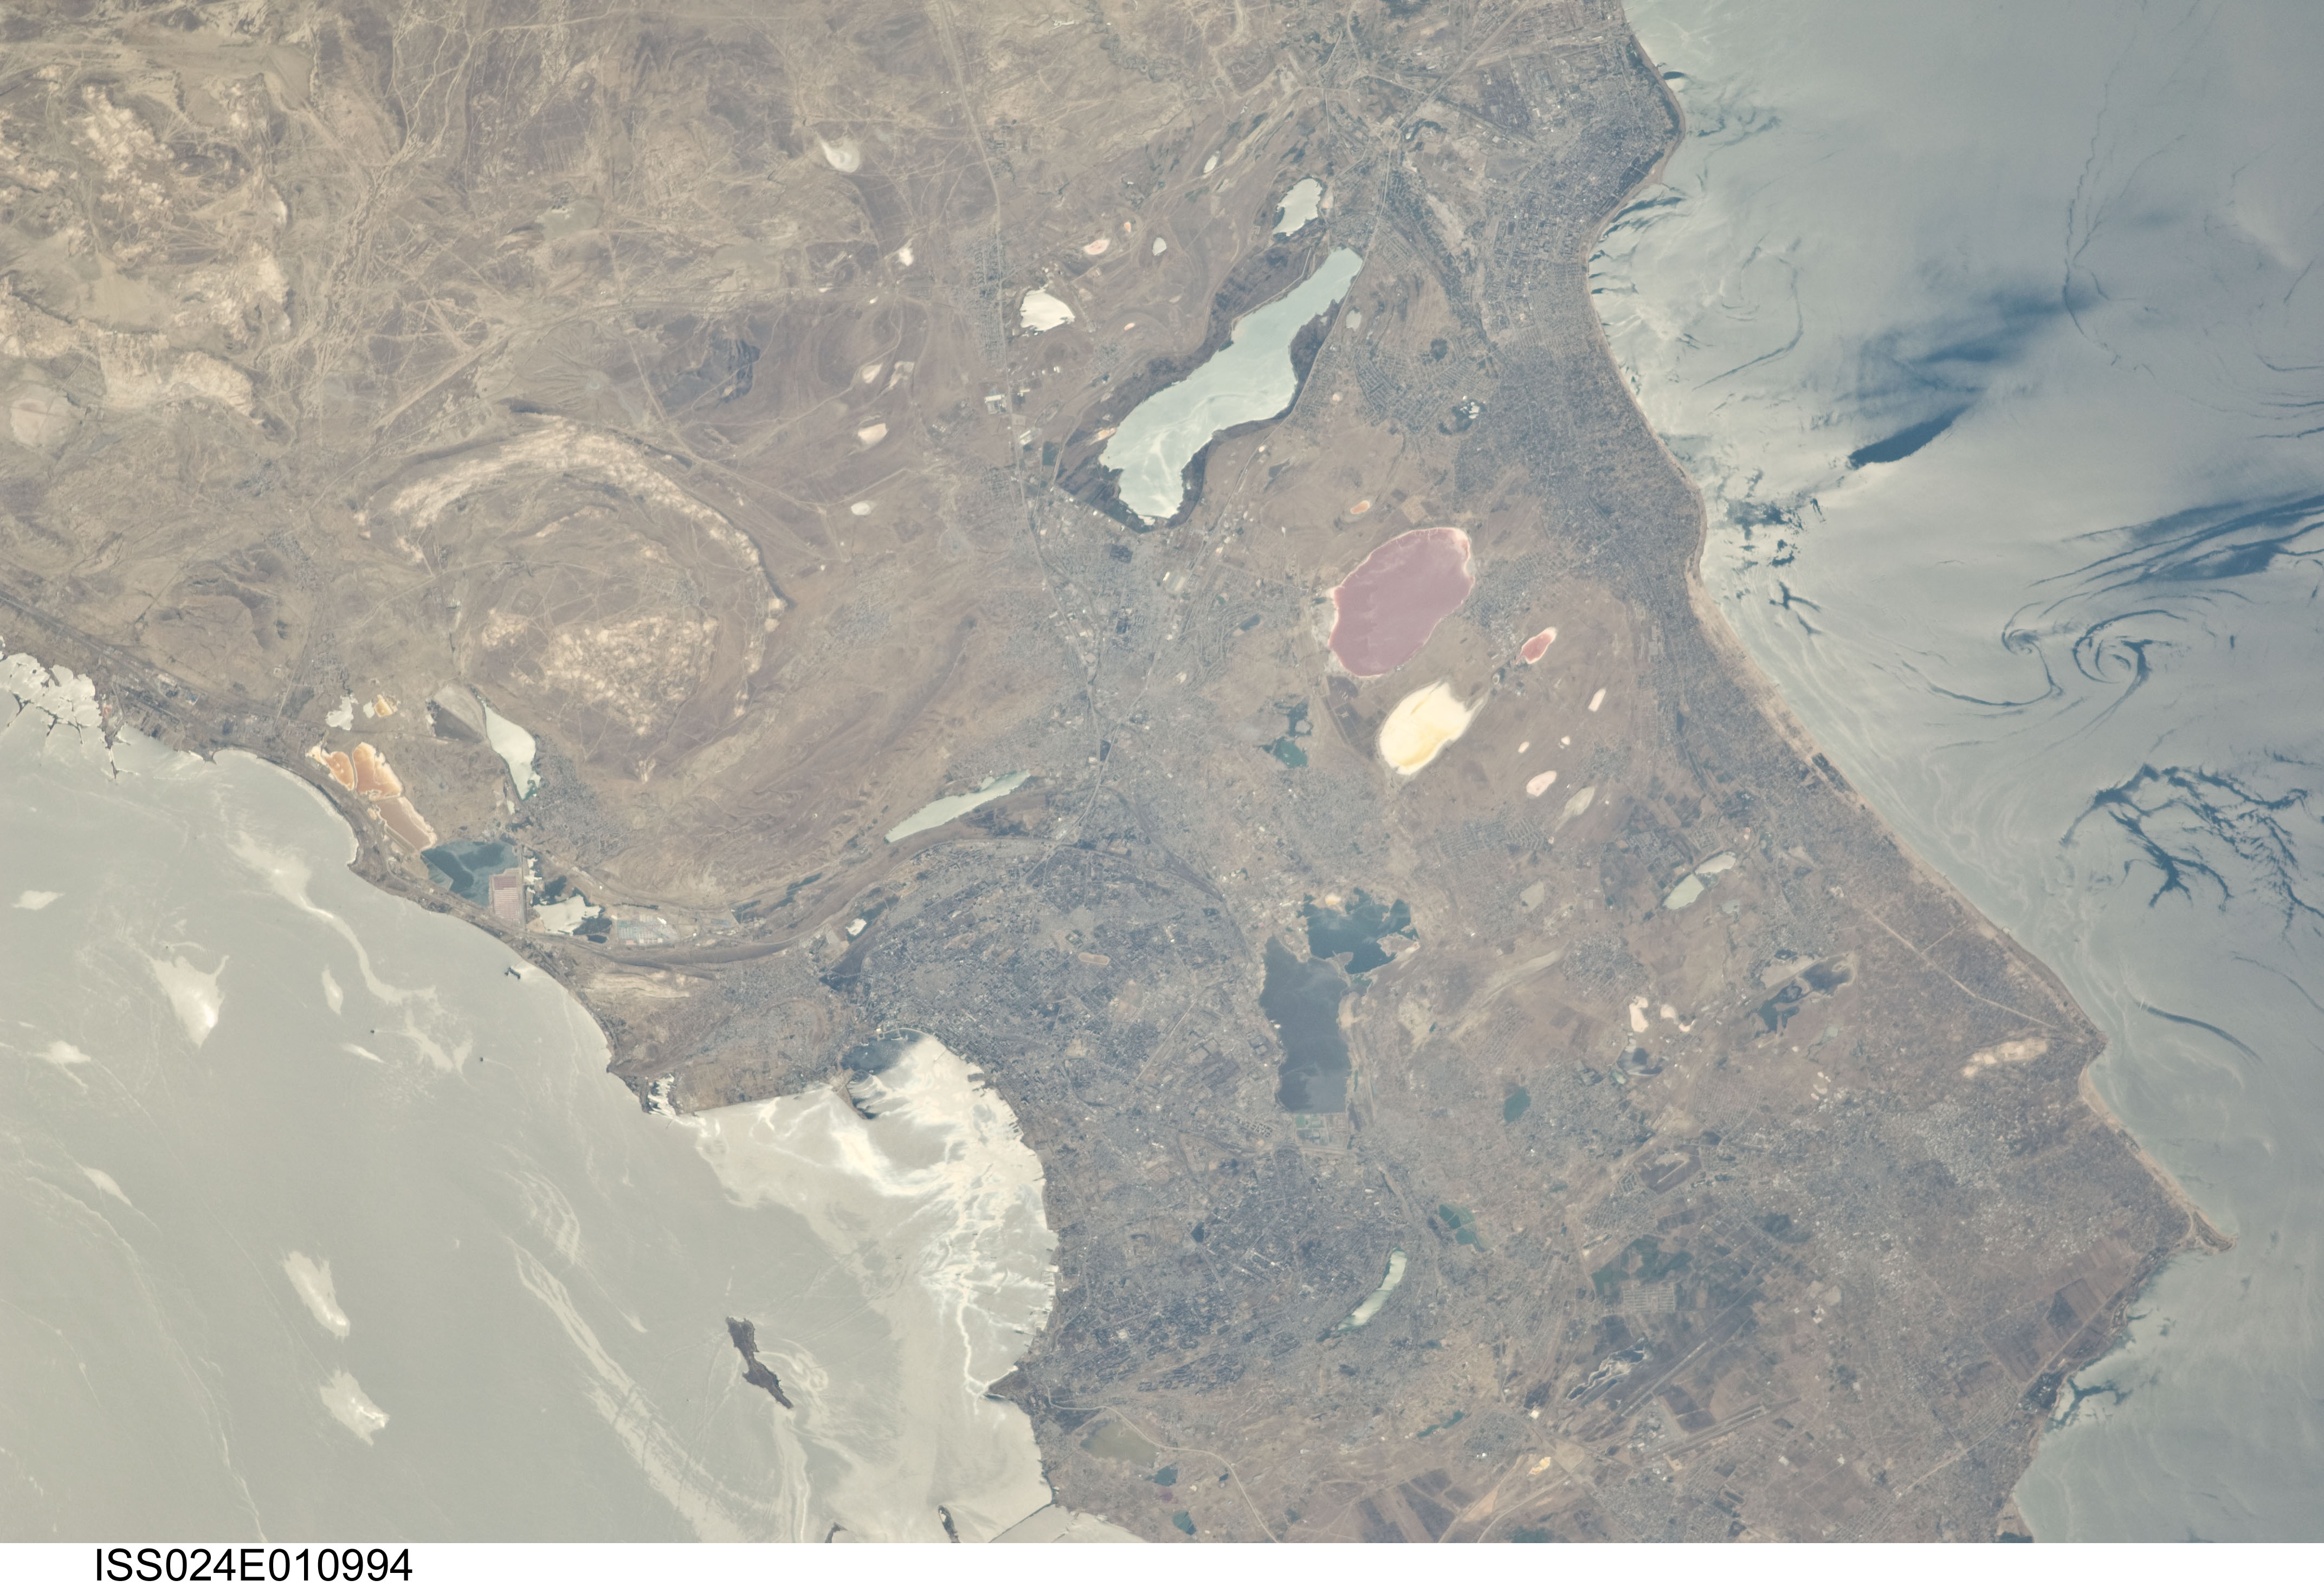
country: AZERBAIJAN
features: BAKU, ABSERON PENINSULA, CASPIAN SEA, GLINT FEATURES, LAKES, AIRPORTS
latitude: 40.5
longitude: 49.8
